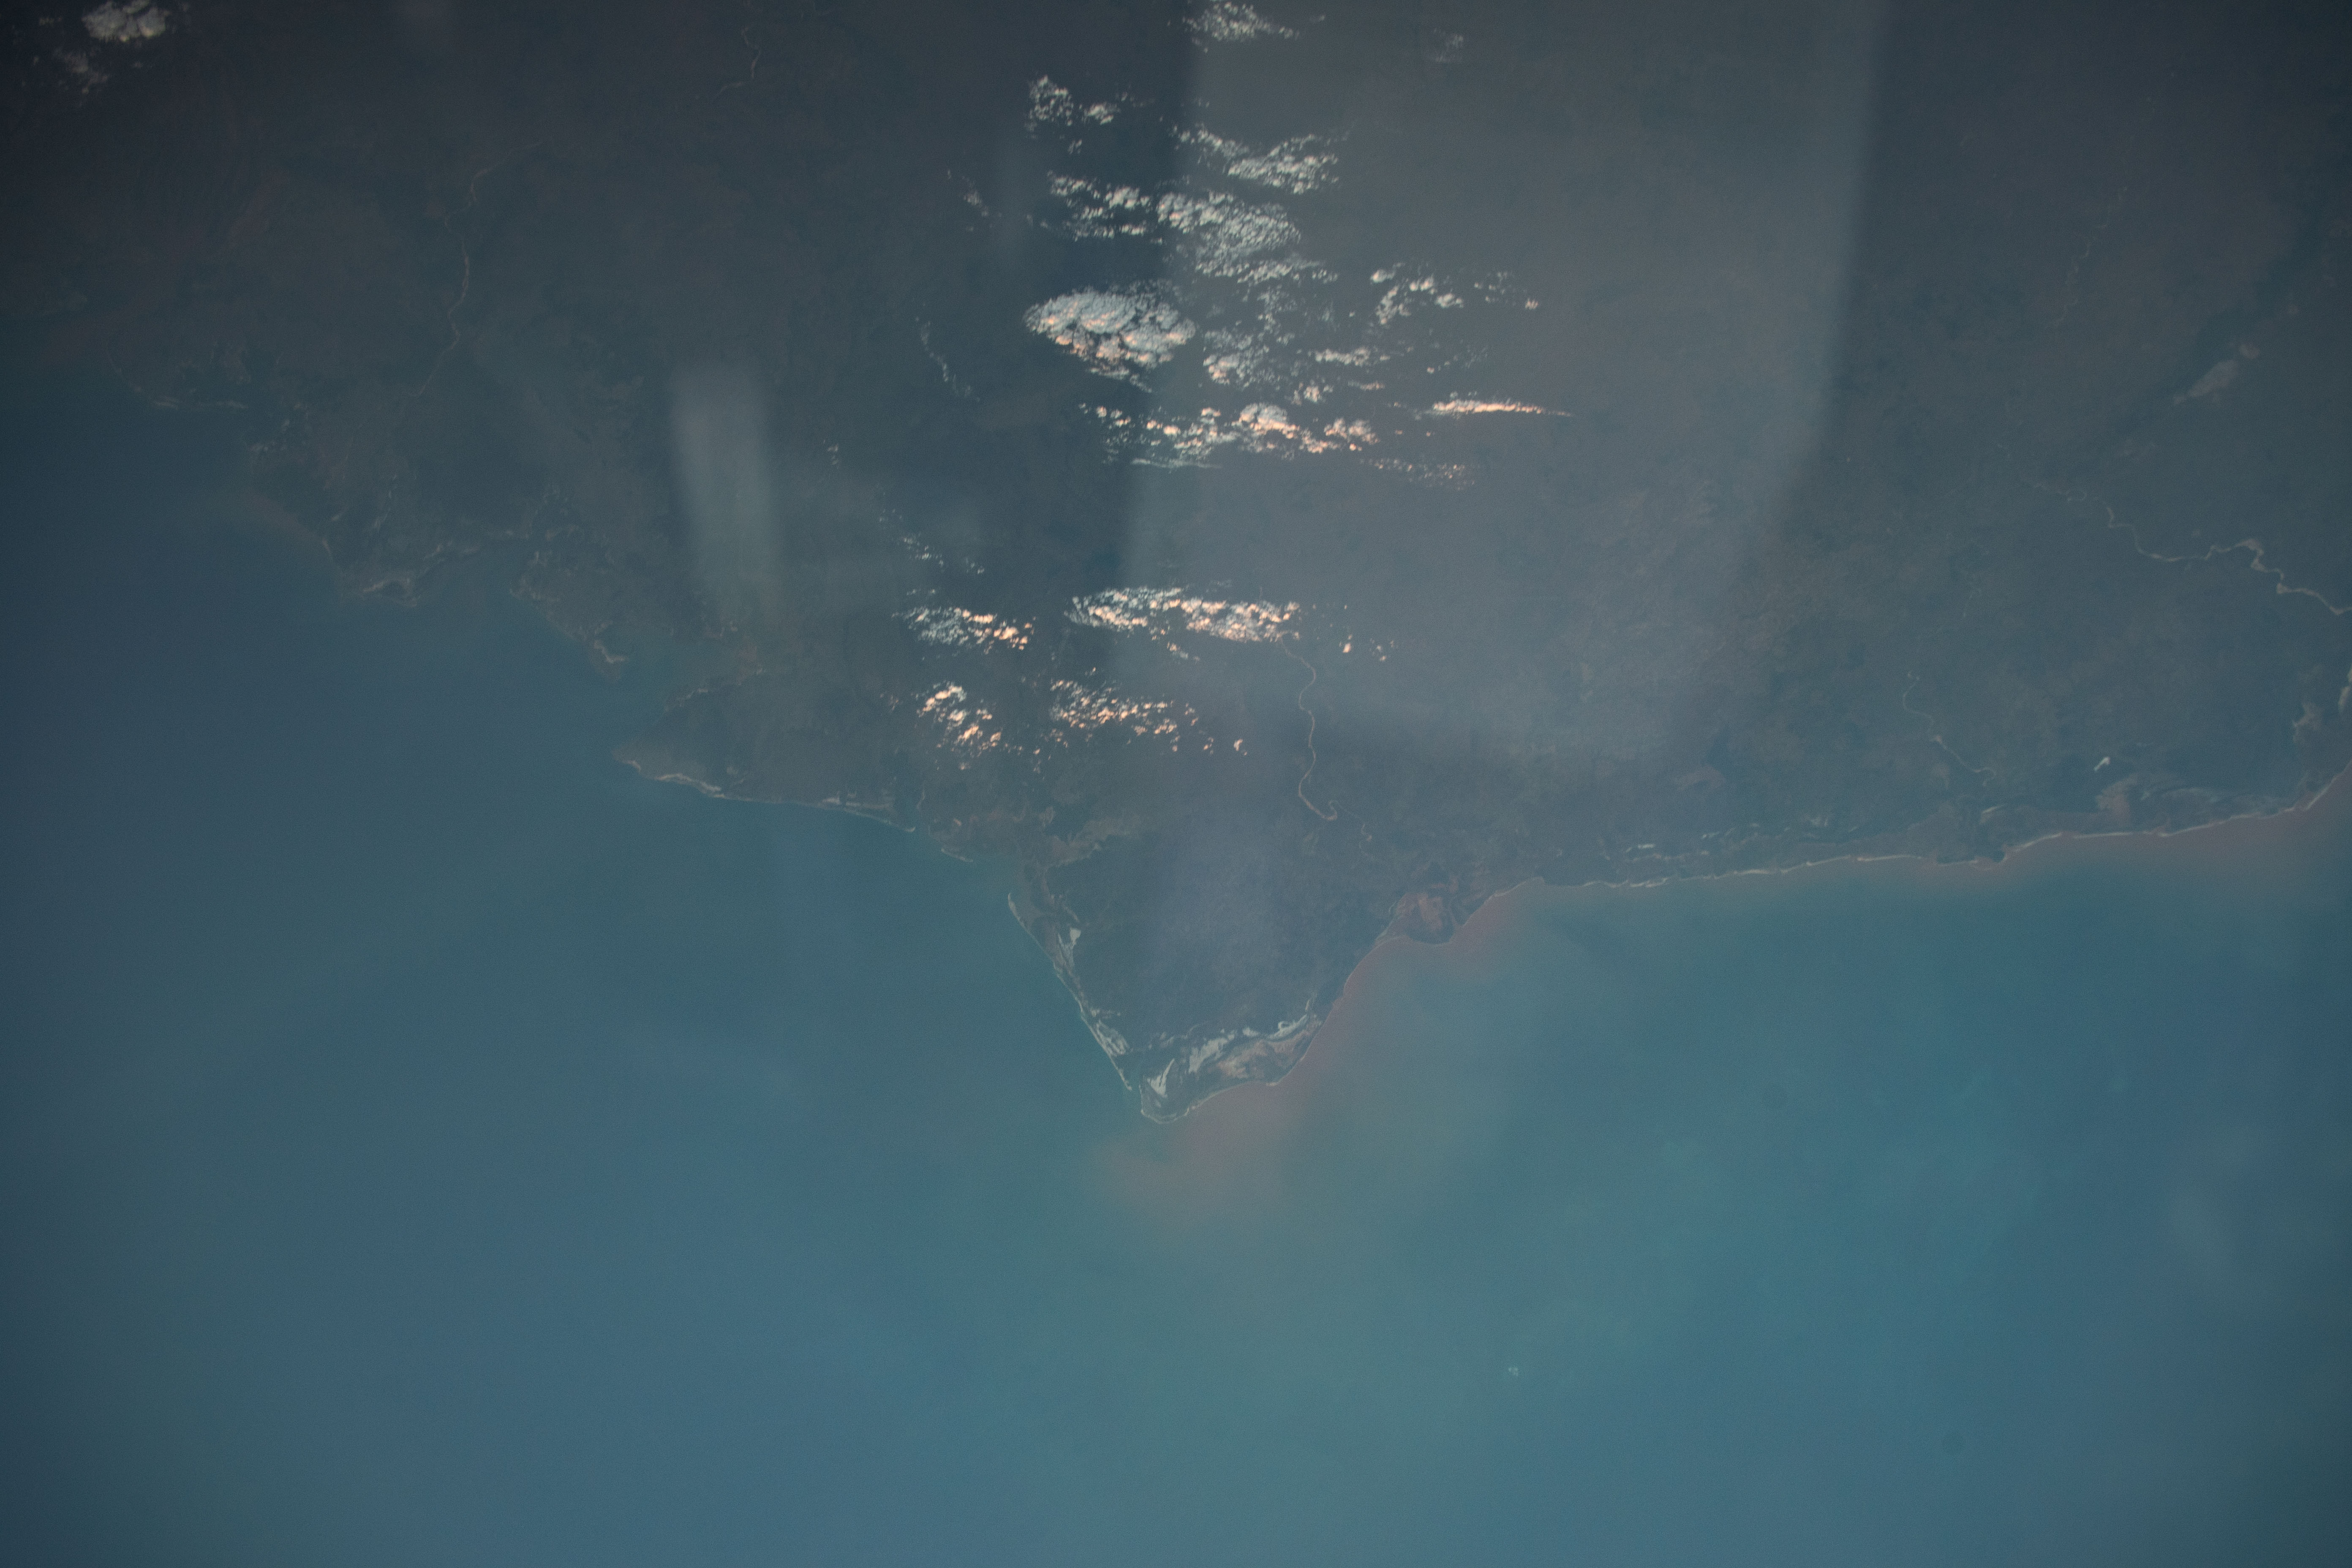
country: MADAGASCAR
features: DARK EARTHOBS, MOAZMBIQUE CHANNEL
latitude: -16.5
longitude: 44.5
